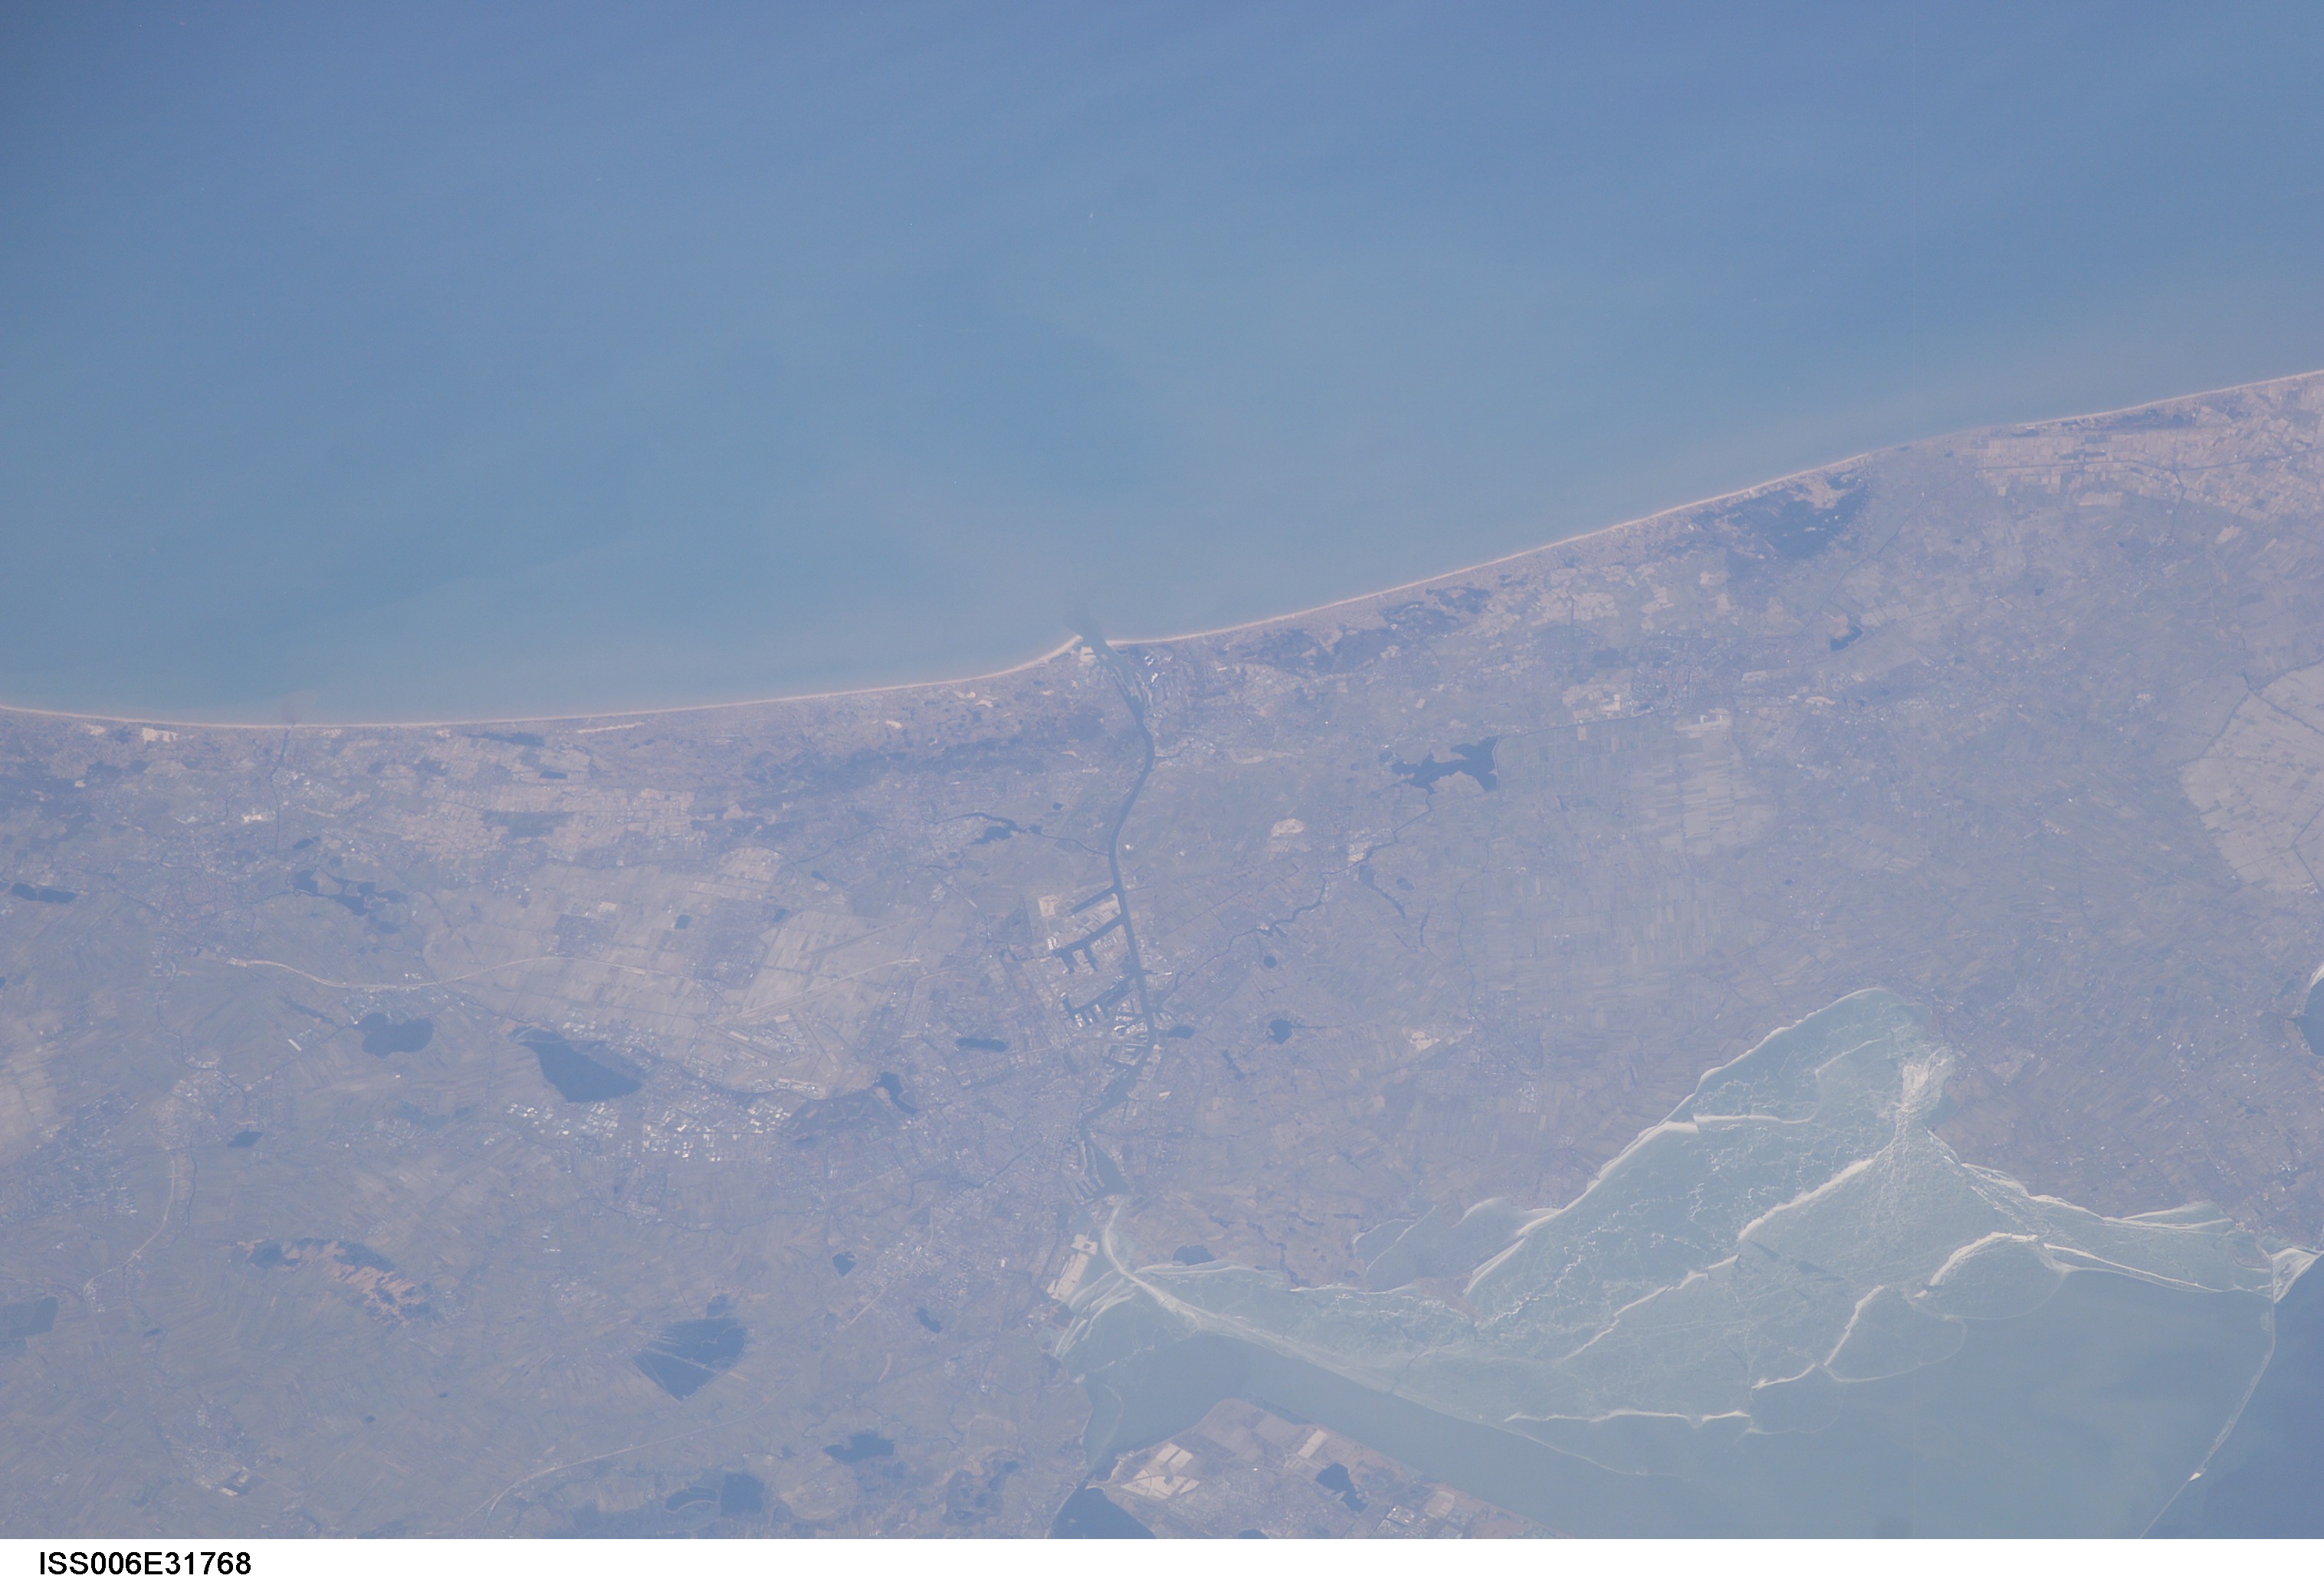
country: NETHERLANDS
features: AMSTERDAM, IJSSELMEER, COAST
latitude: 52.5
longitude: 4.5
